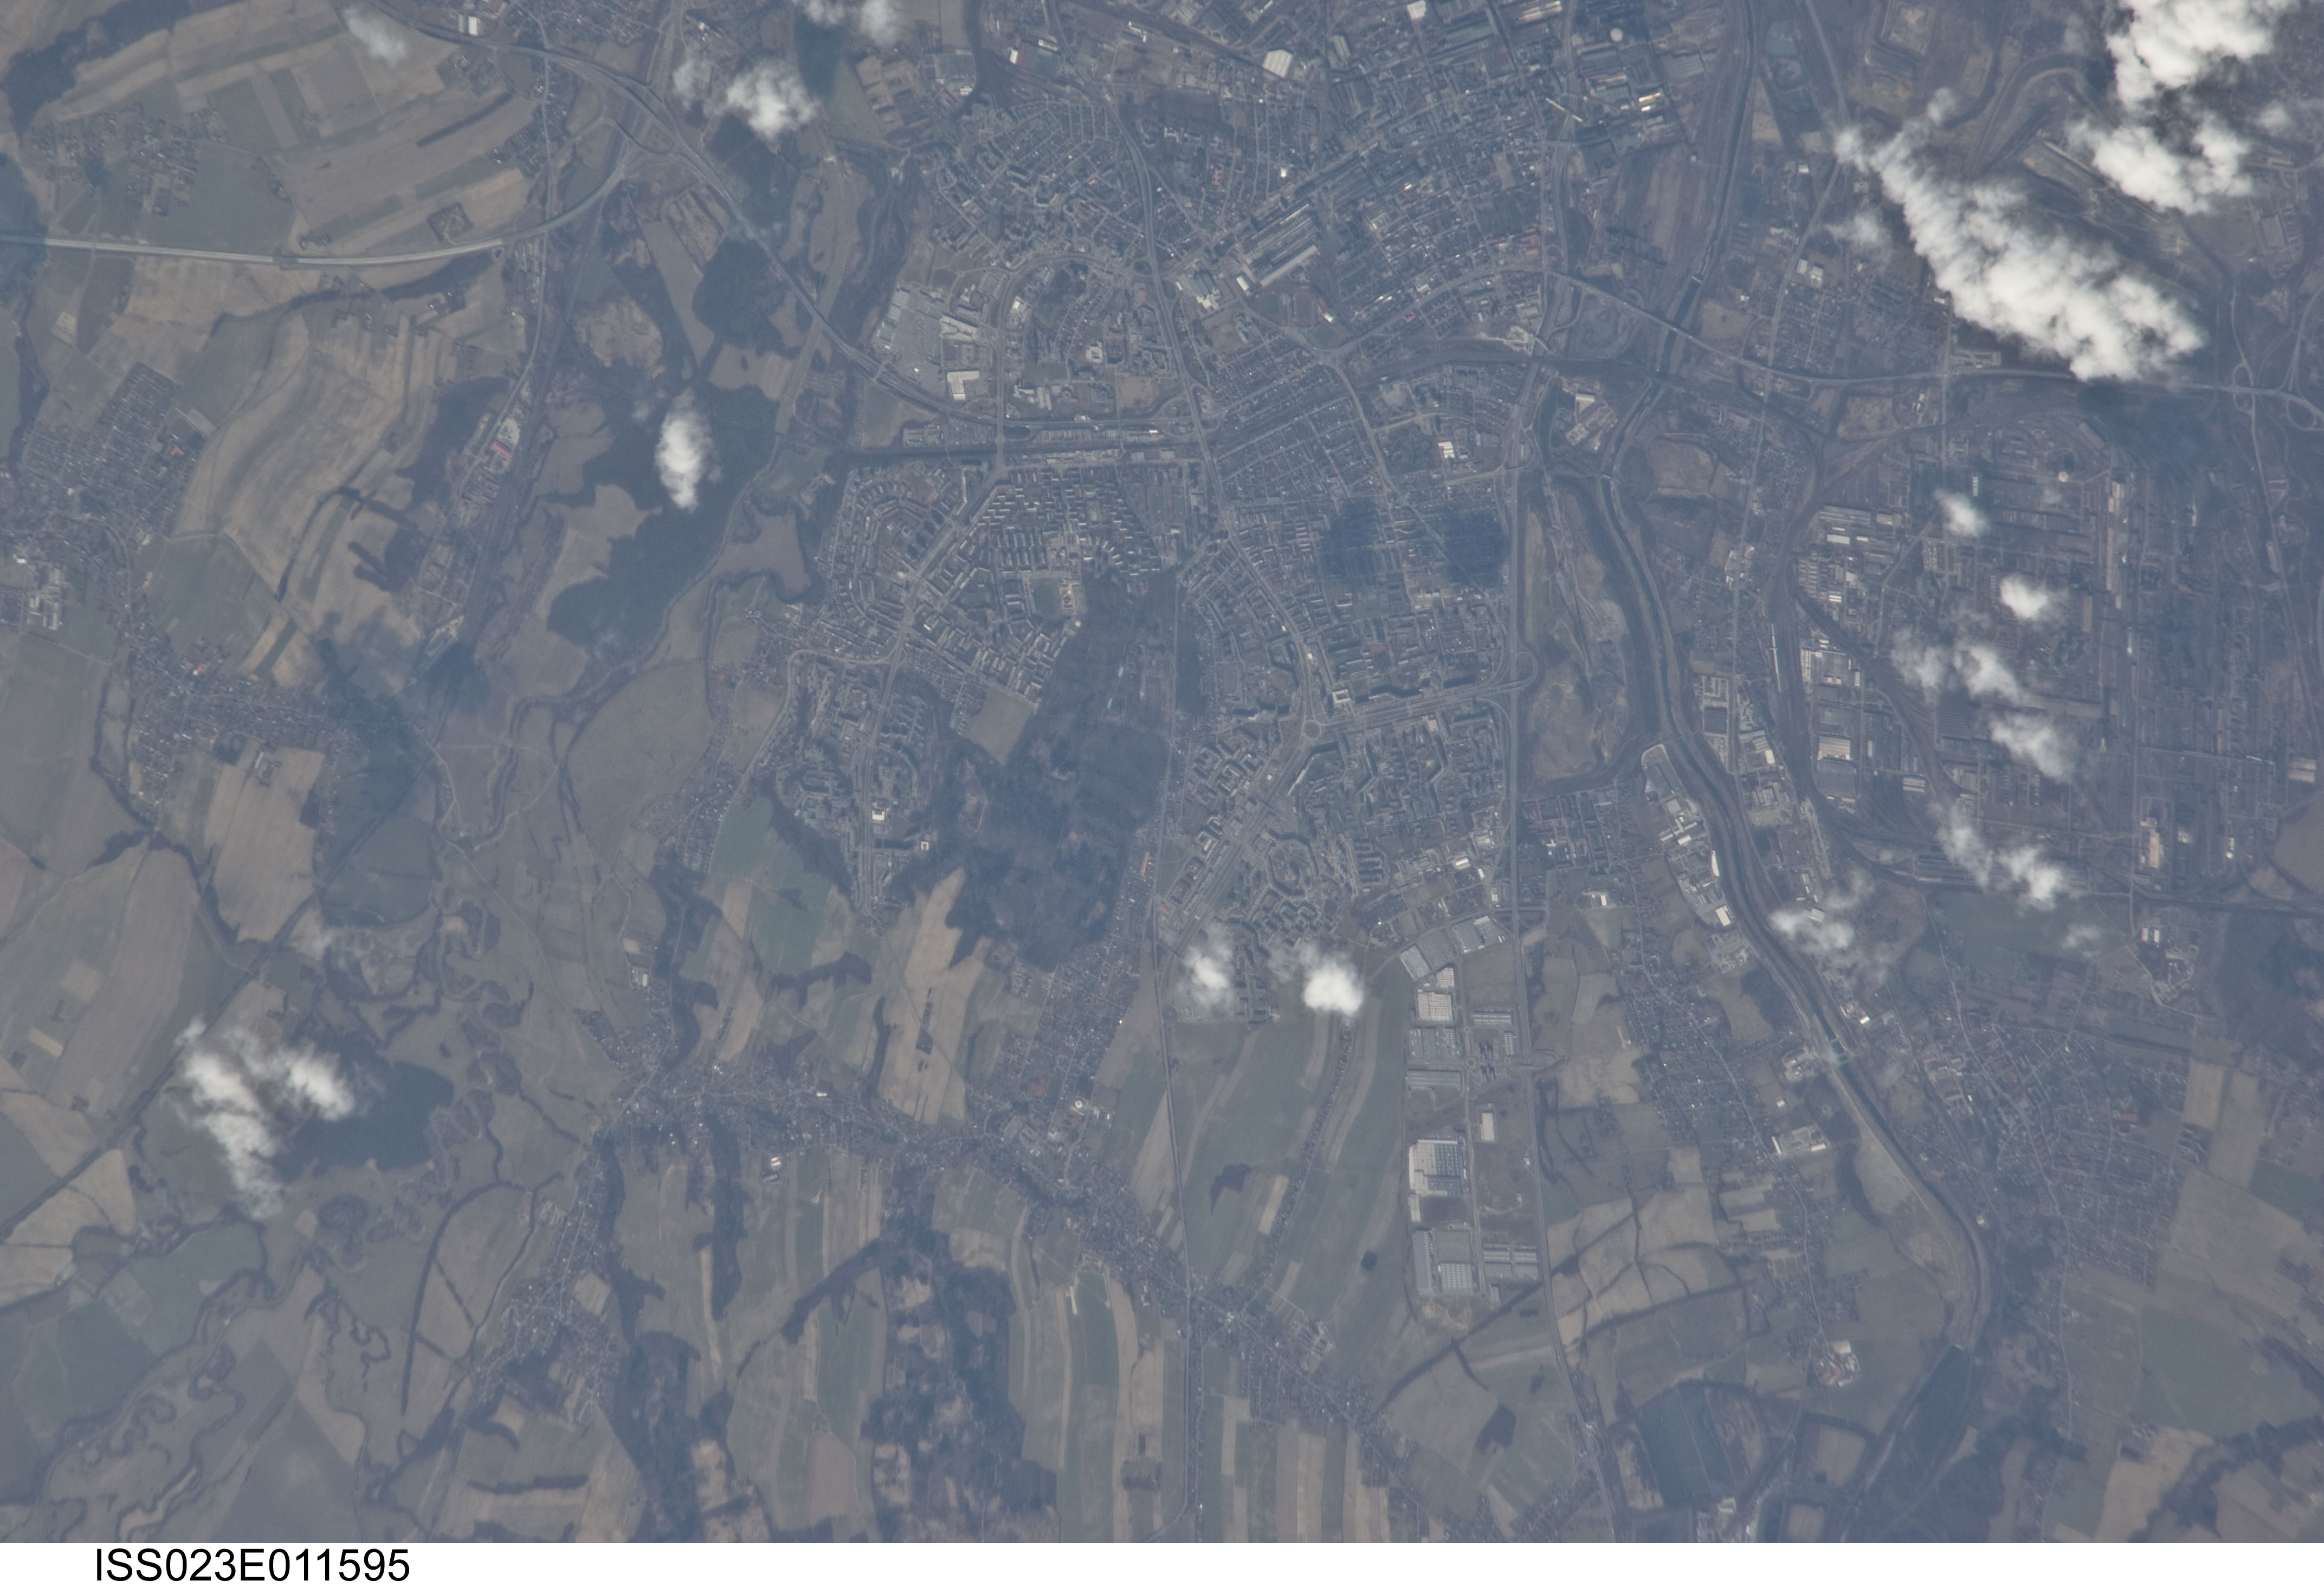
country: CZECH REPUBLIC
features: S. OSTRAVA, OSTRAVICE R., ROADS, AGR.
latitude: 49.8
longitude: 18.2
